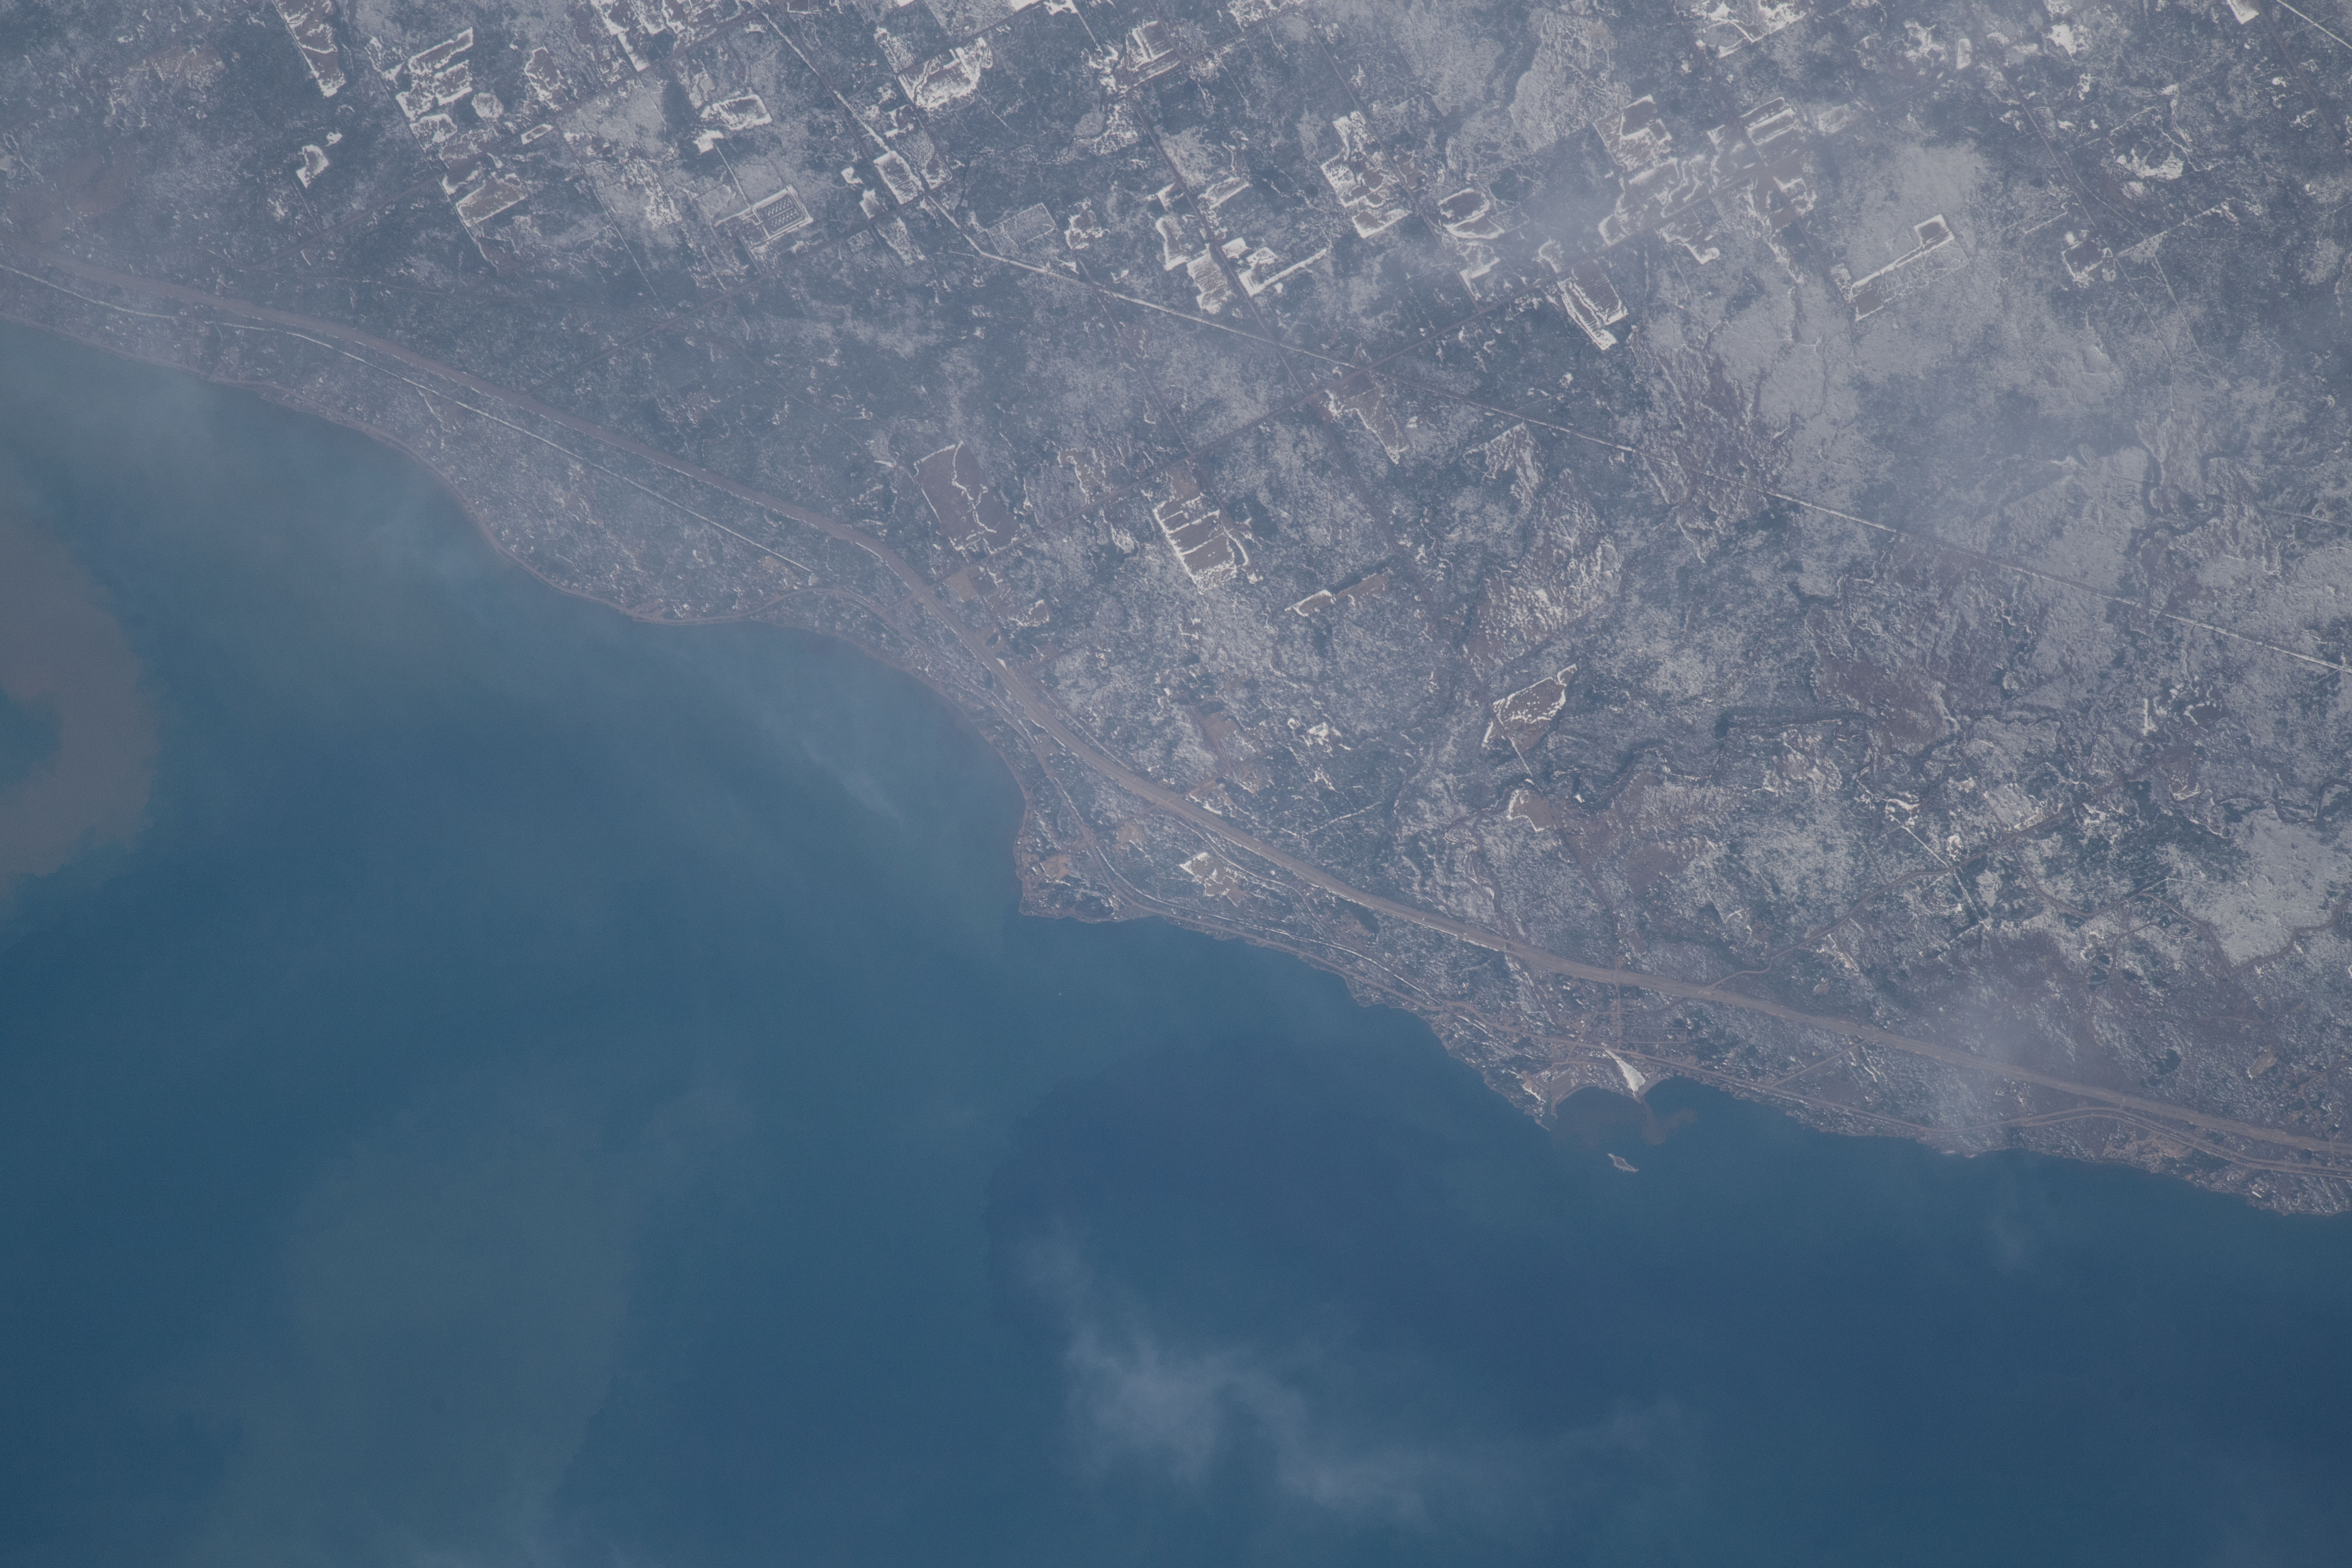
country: USA-MINNESOTA
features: PALMERS, KNIFE RIVER, ENCAMPMENT ISLAND, LAKE SUPERIOR
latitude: 46.9
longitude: -91.8
